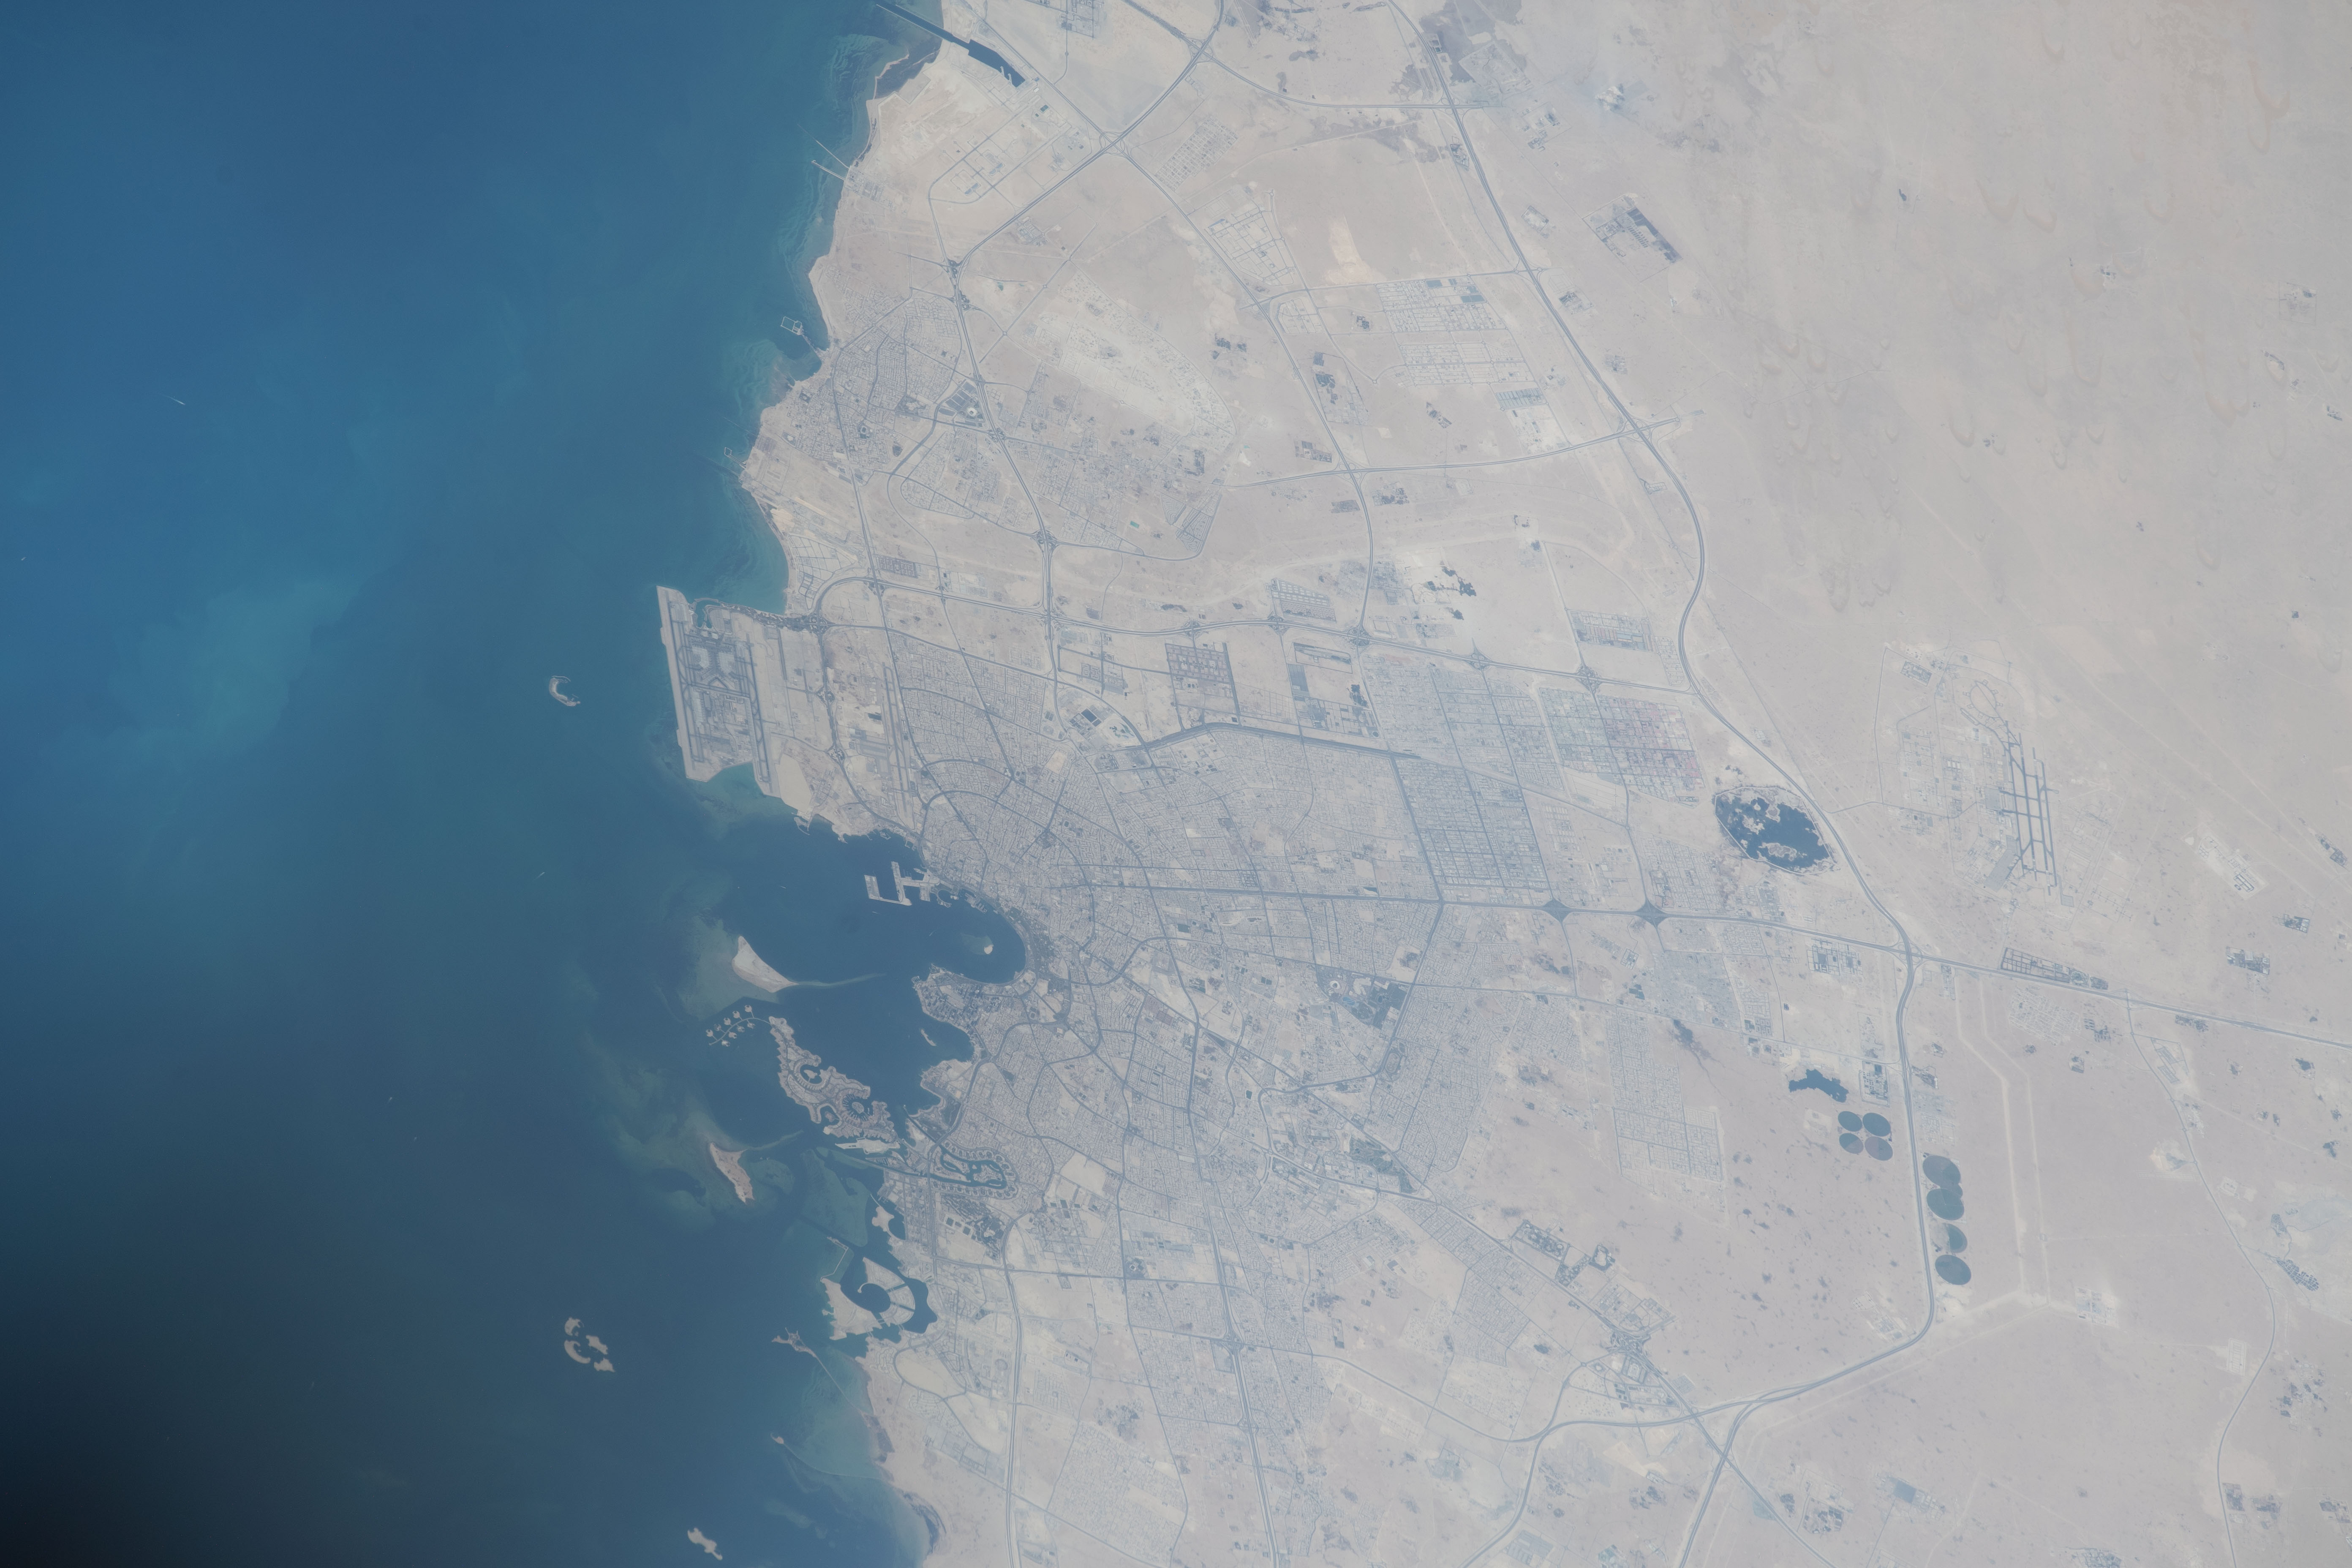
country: QATAR
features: DOHA
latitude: 25.2
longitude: 51.4
